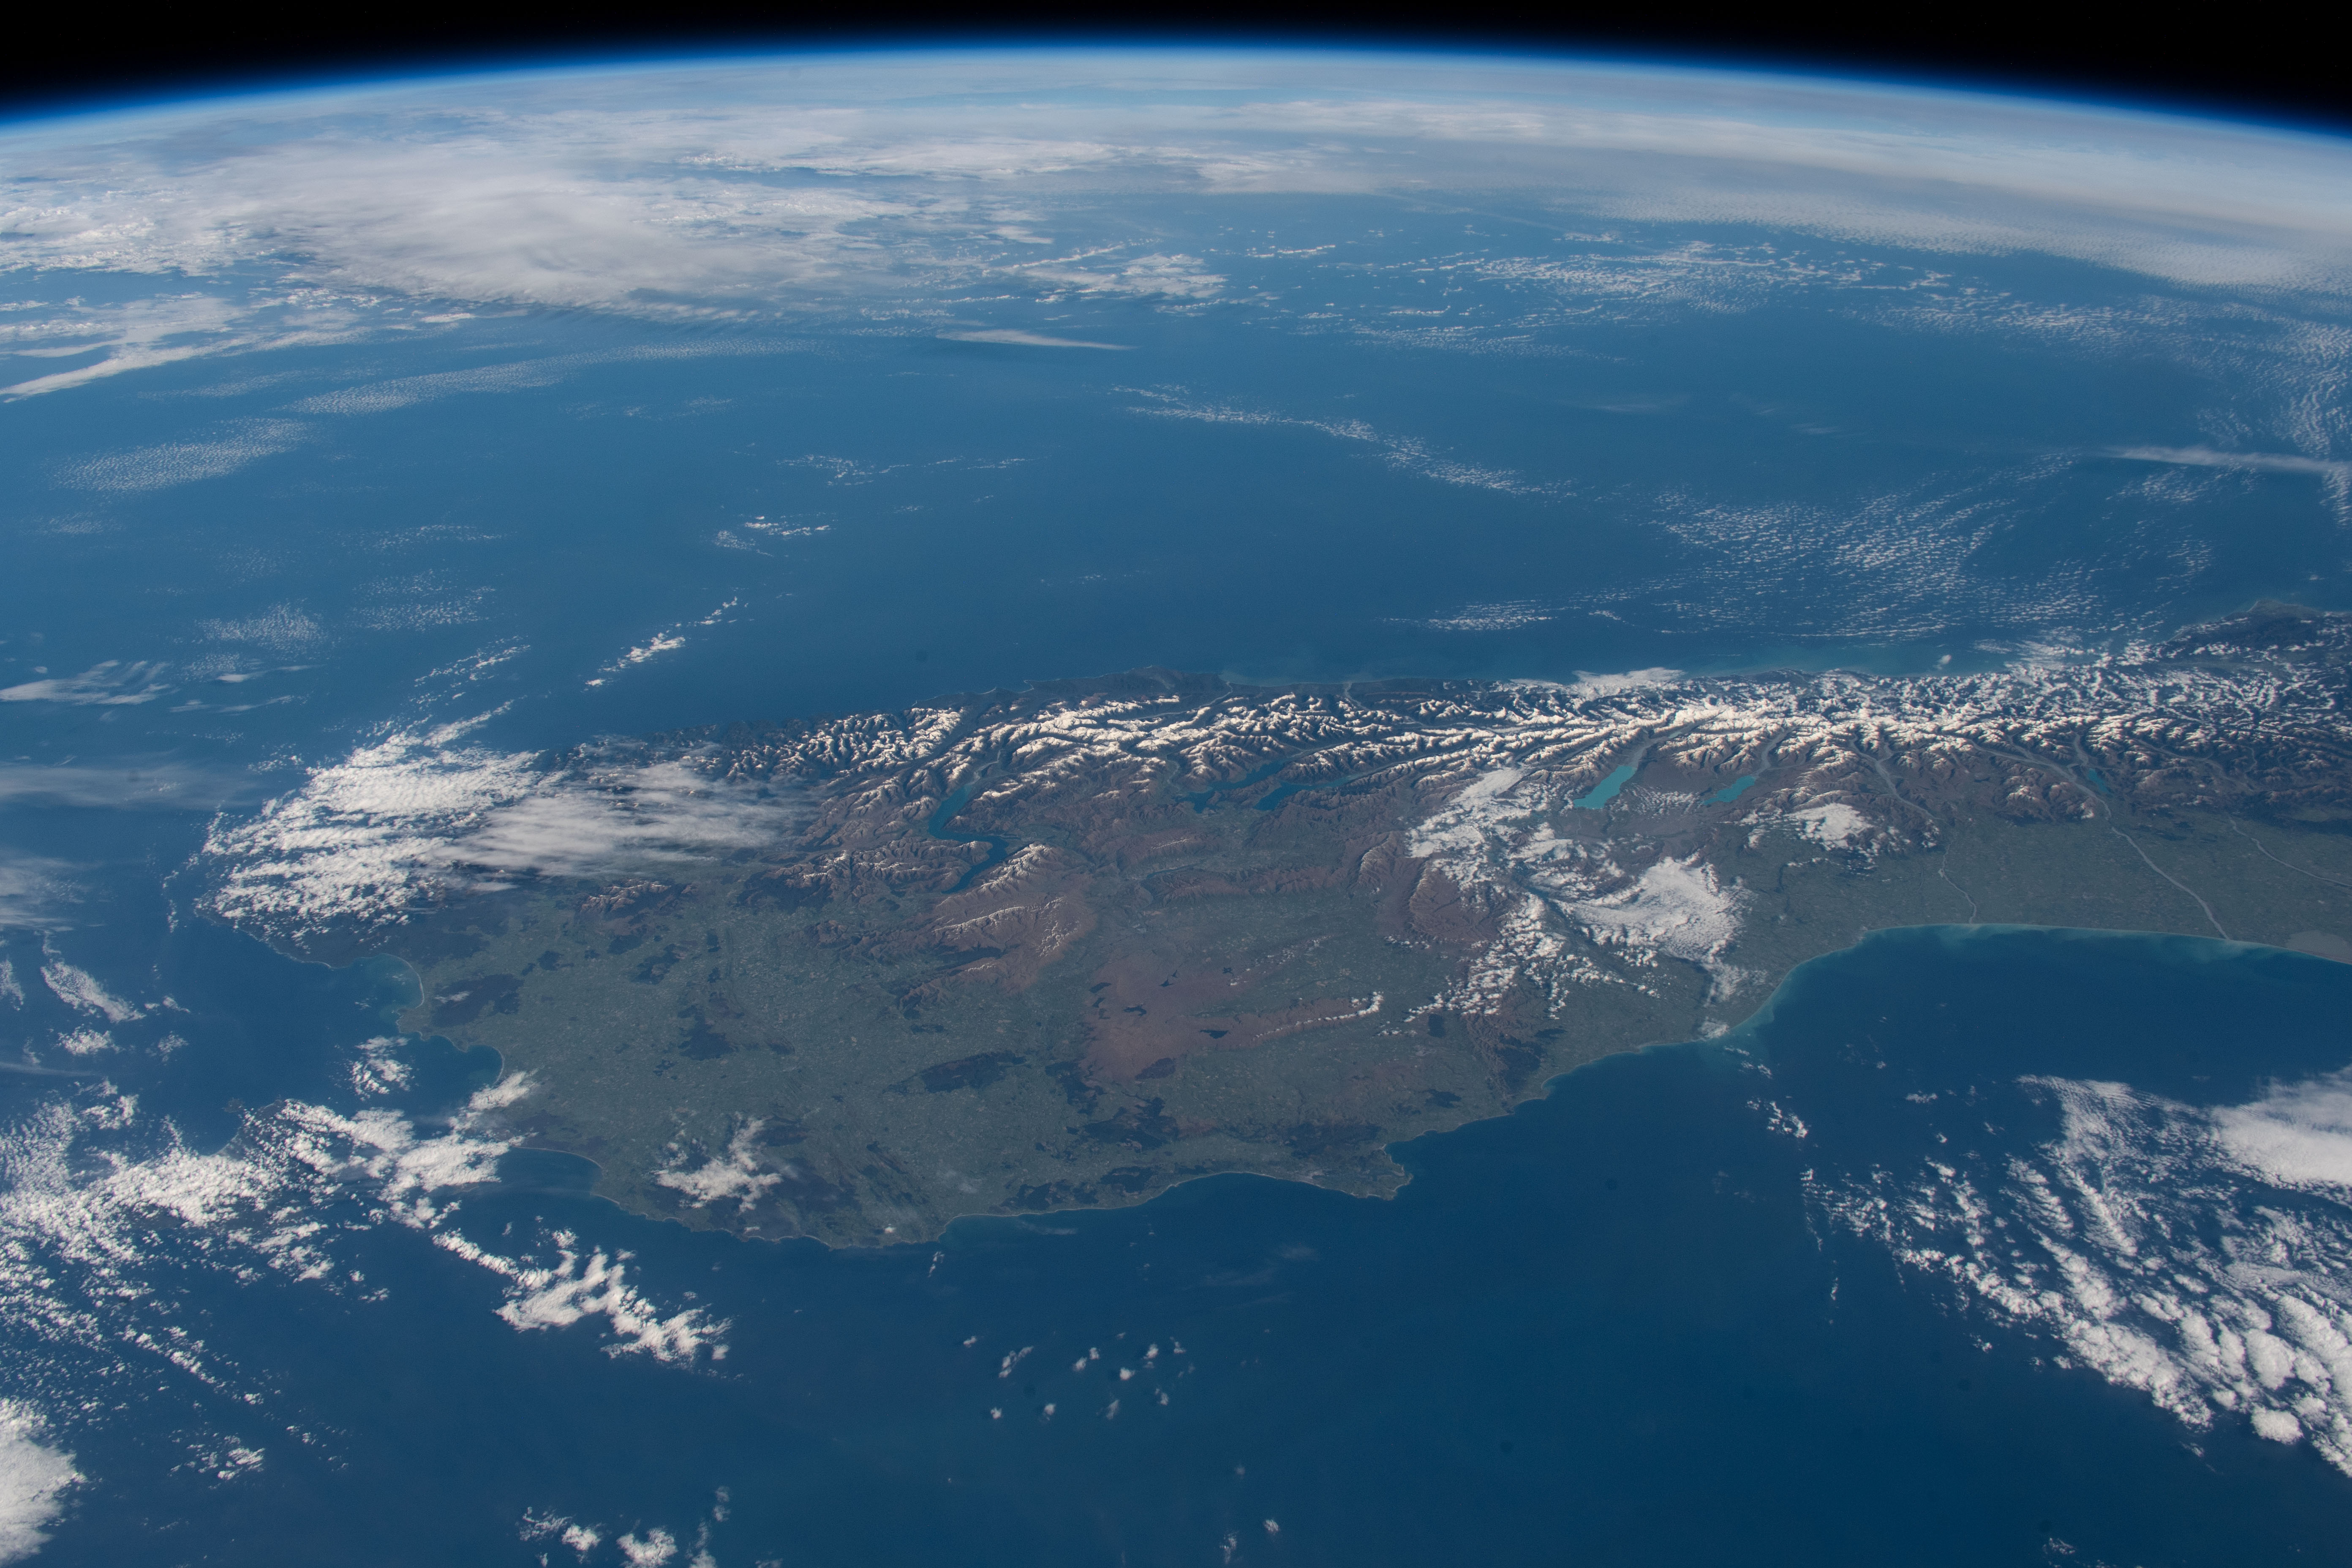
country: NEW ZEALAND-SI
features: NEW ZELAND, SOUTH ISLAND, SOUTHERN ALPS MOUNTAINS
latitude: -44.0
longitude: 168.5
